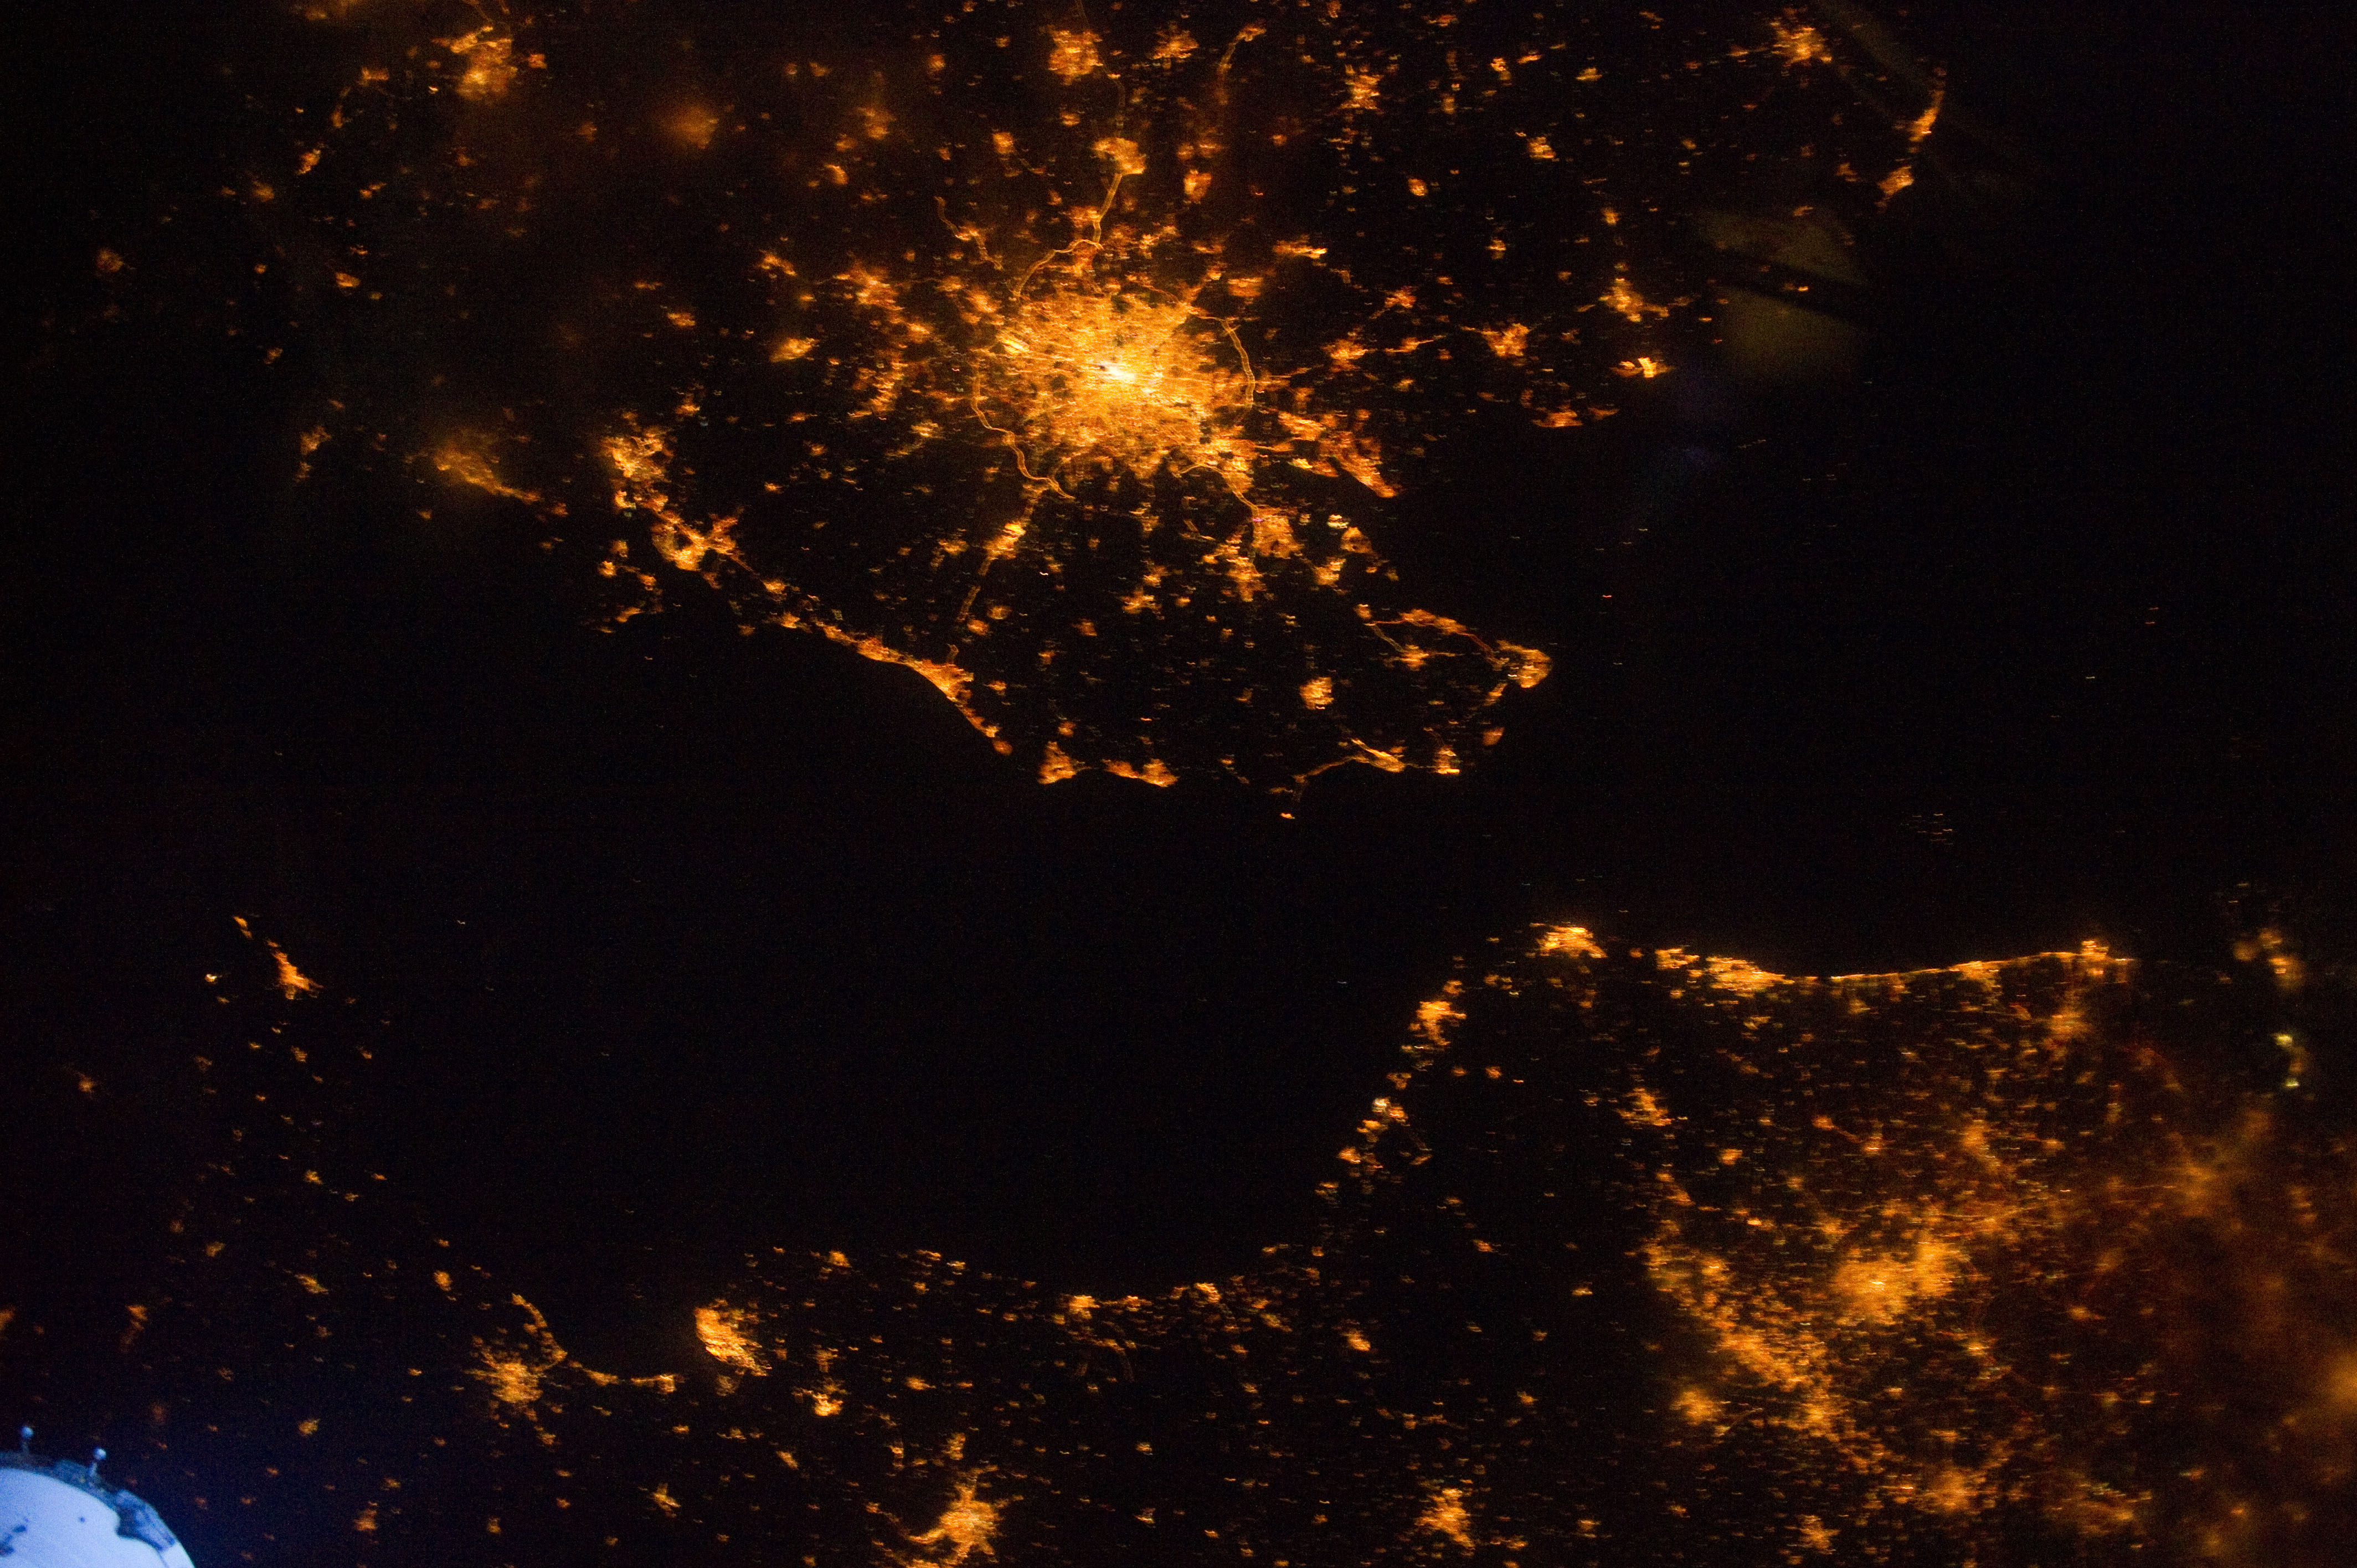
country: UK-ENGLAND
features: LONDON AT NIGHT, ISS, BRUSSELS
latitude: 51.0
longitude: 0.0
